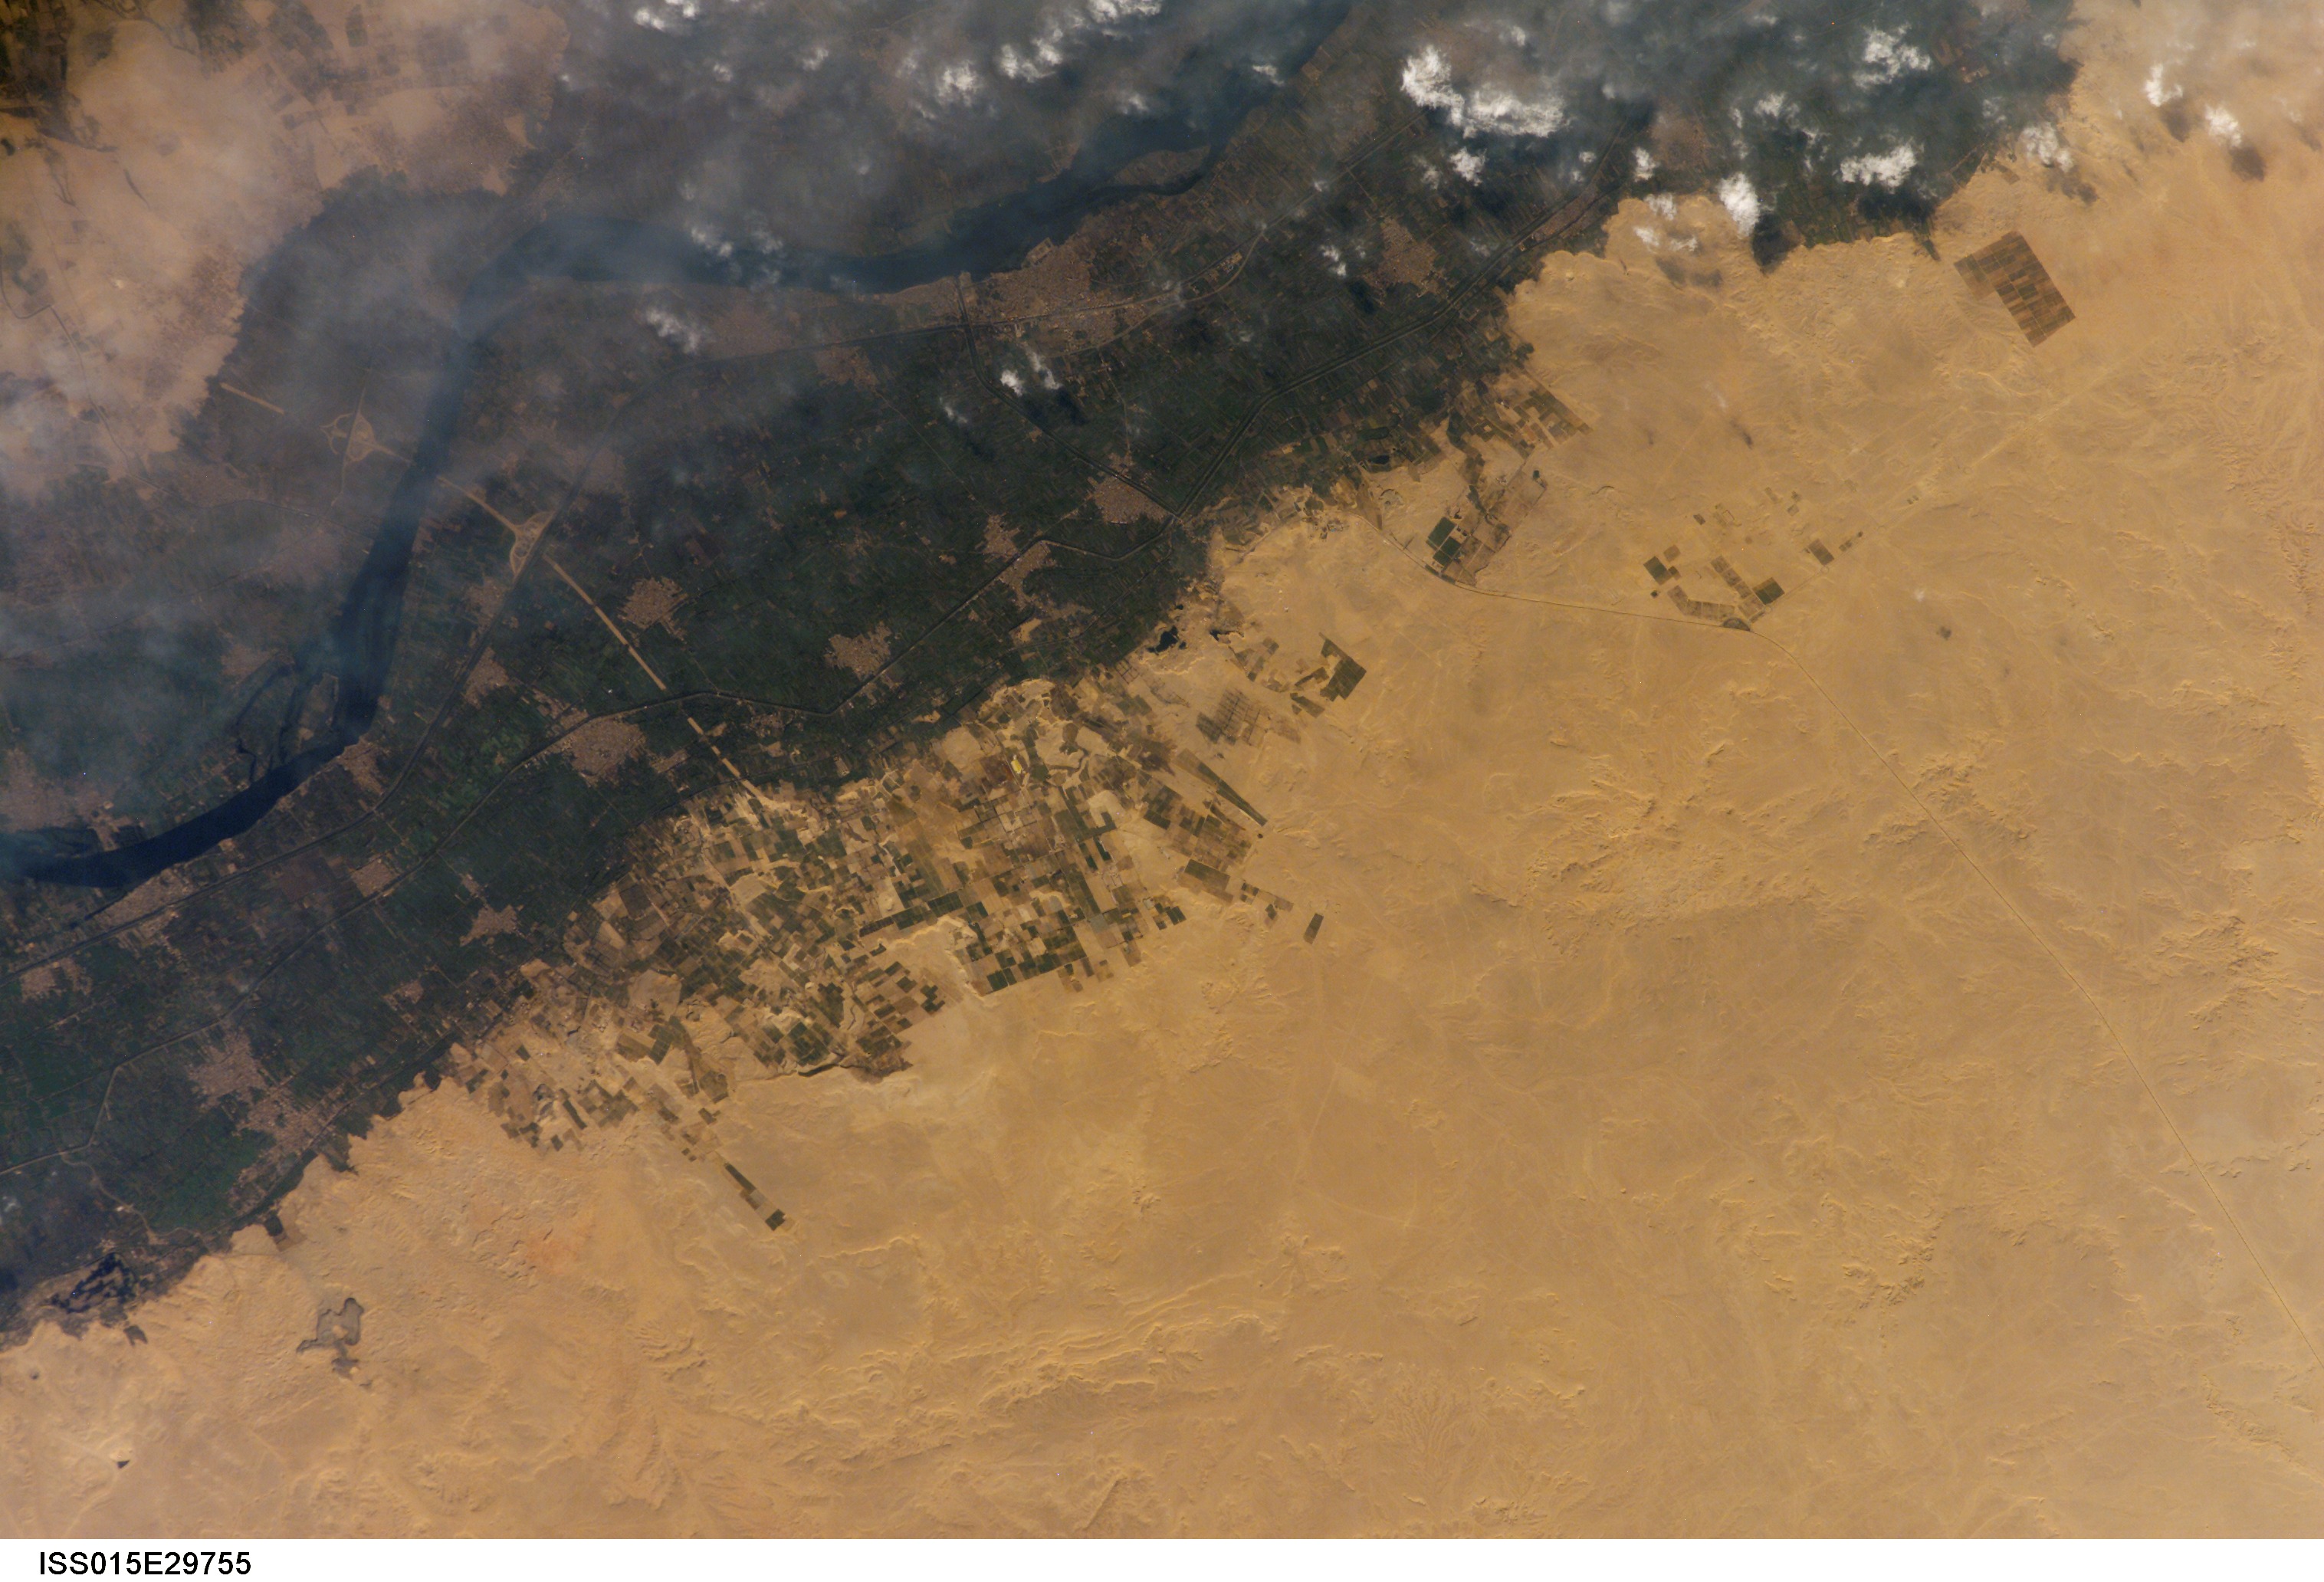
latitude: 29.6
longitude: 31.2
